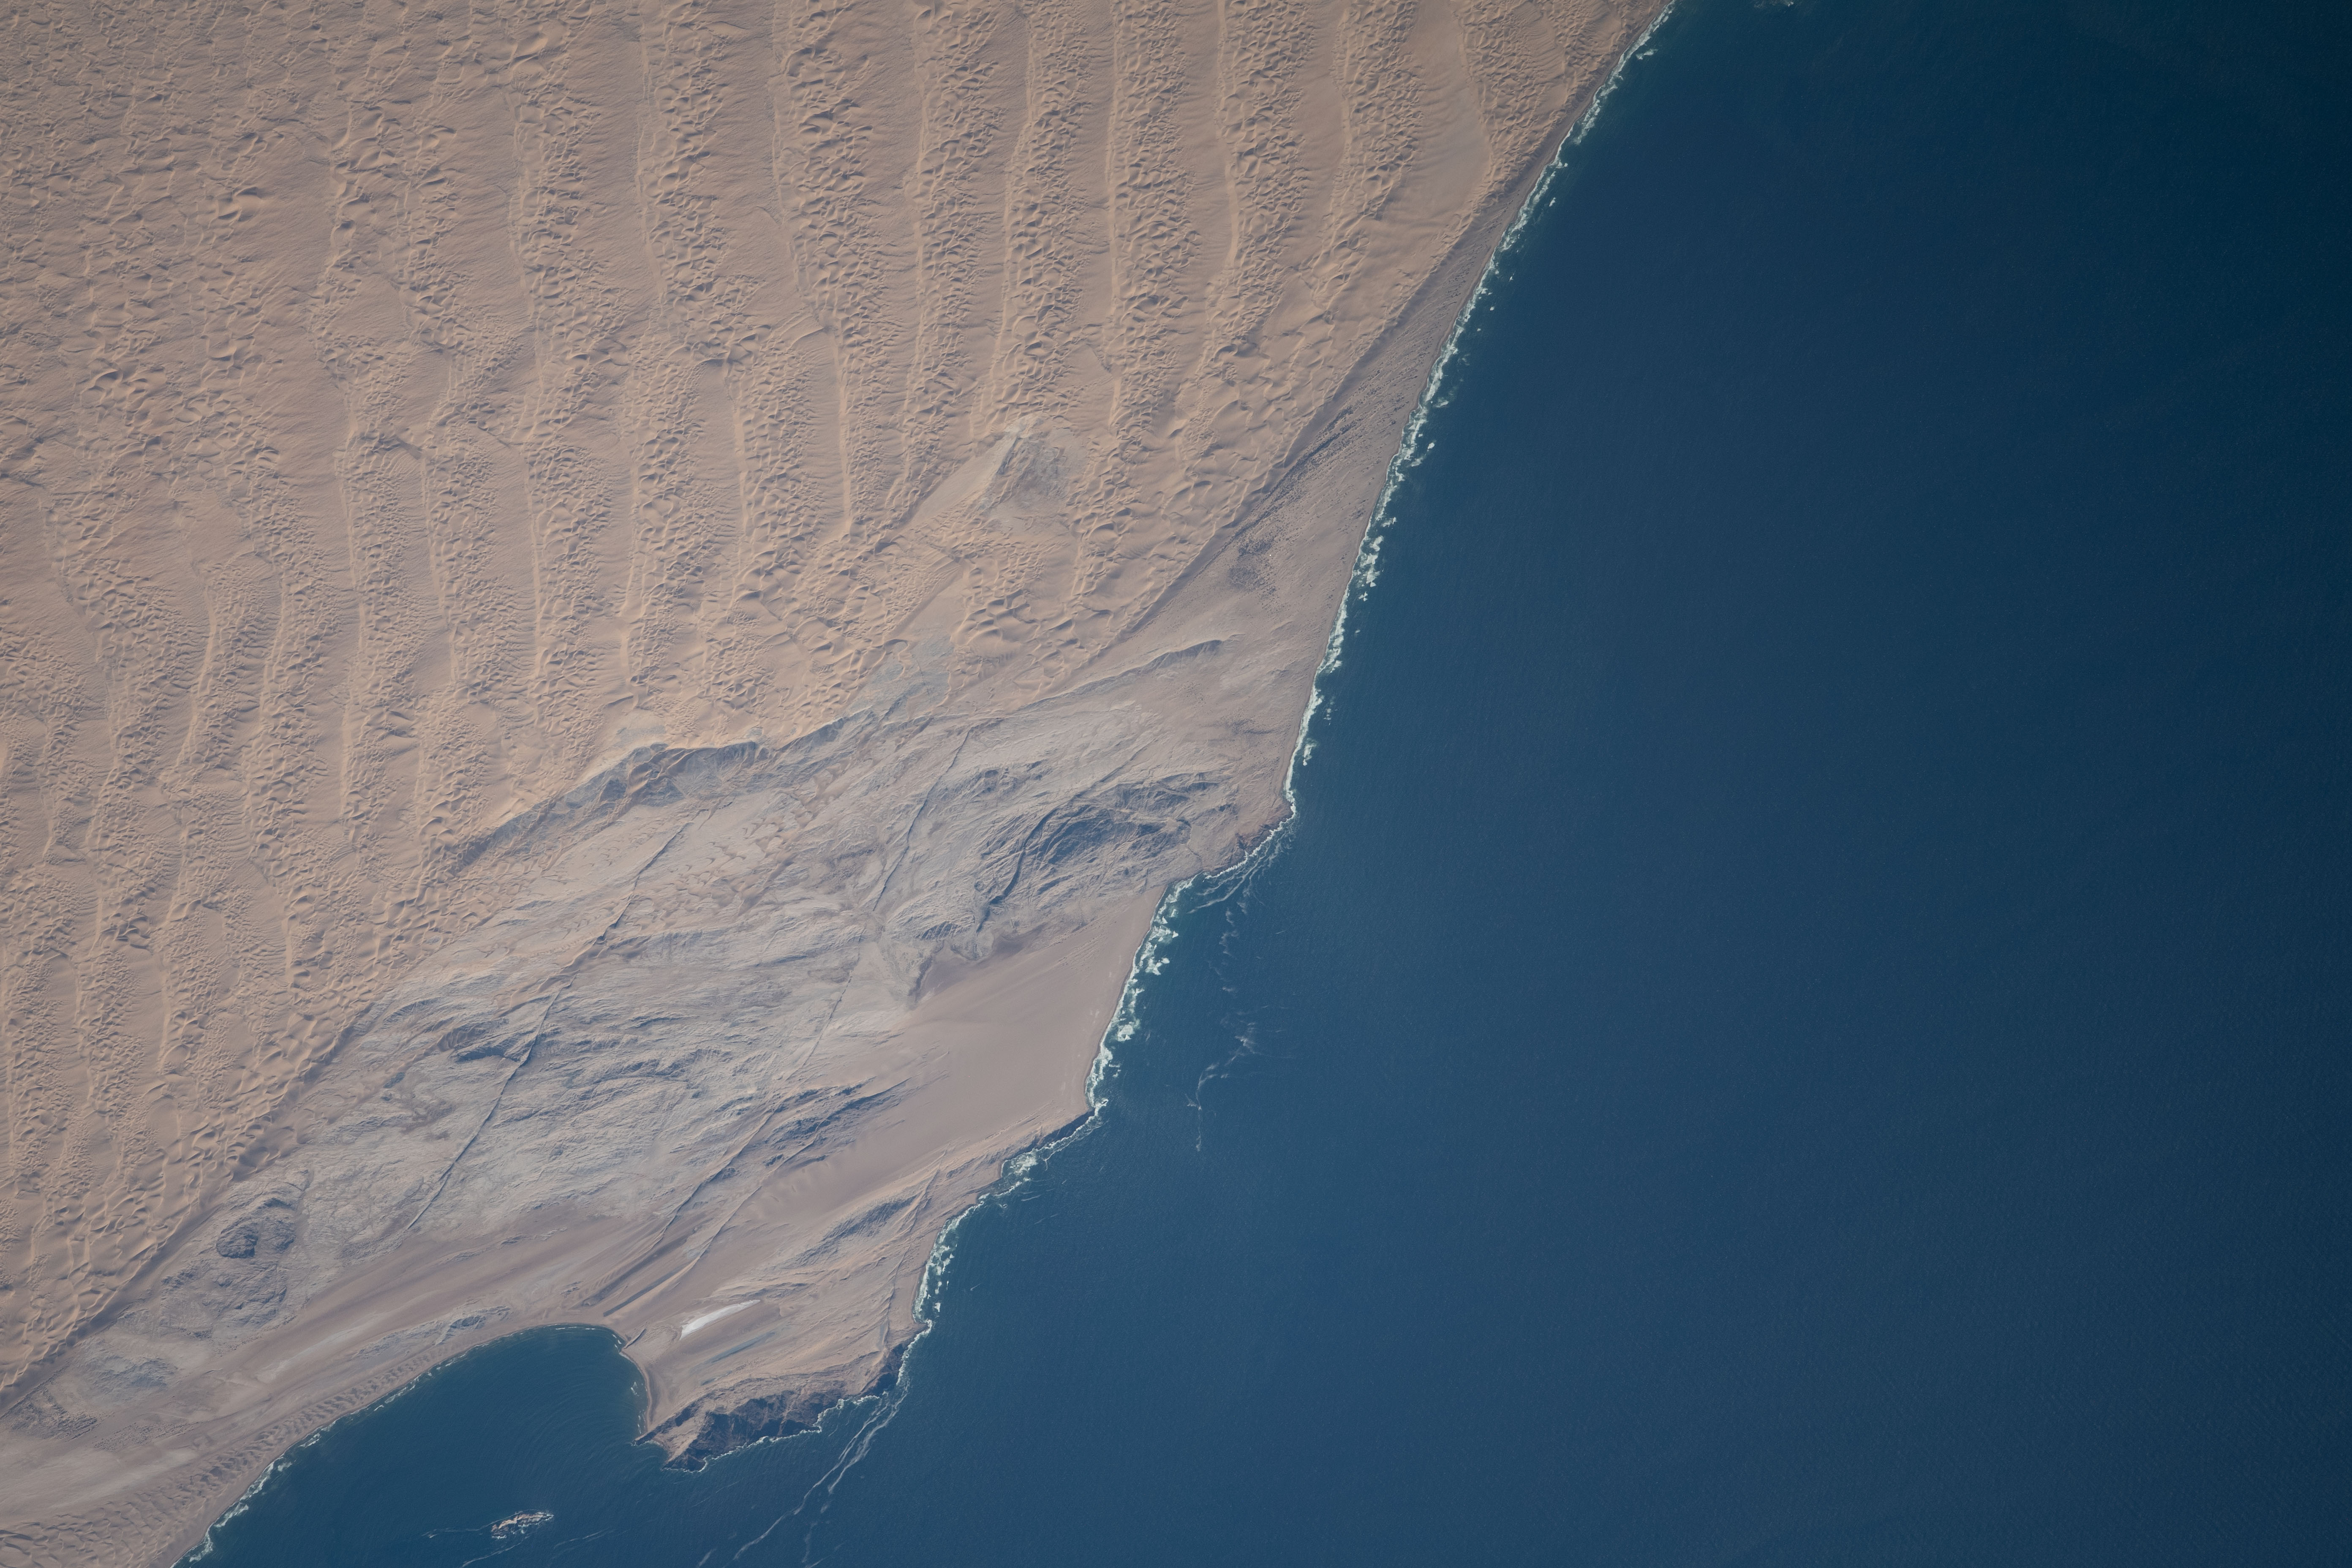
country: NAMIBIA
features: MERCURY ISLAND,SPENCER BAY
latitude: -25.8
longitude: 14.9
